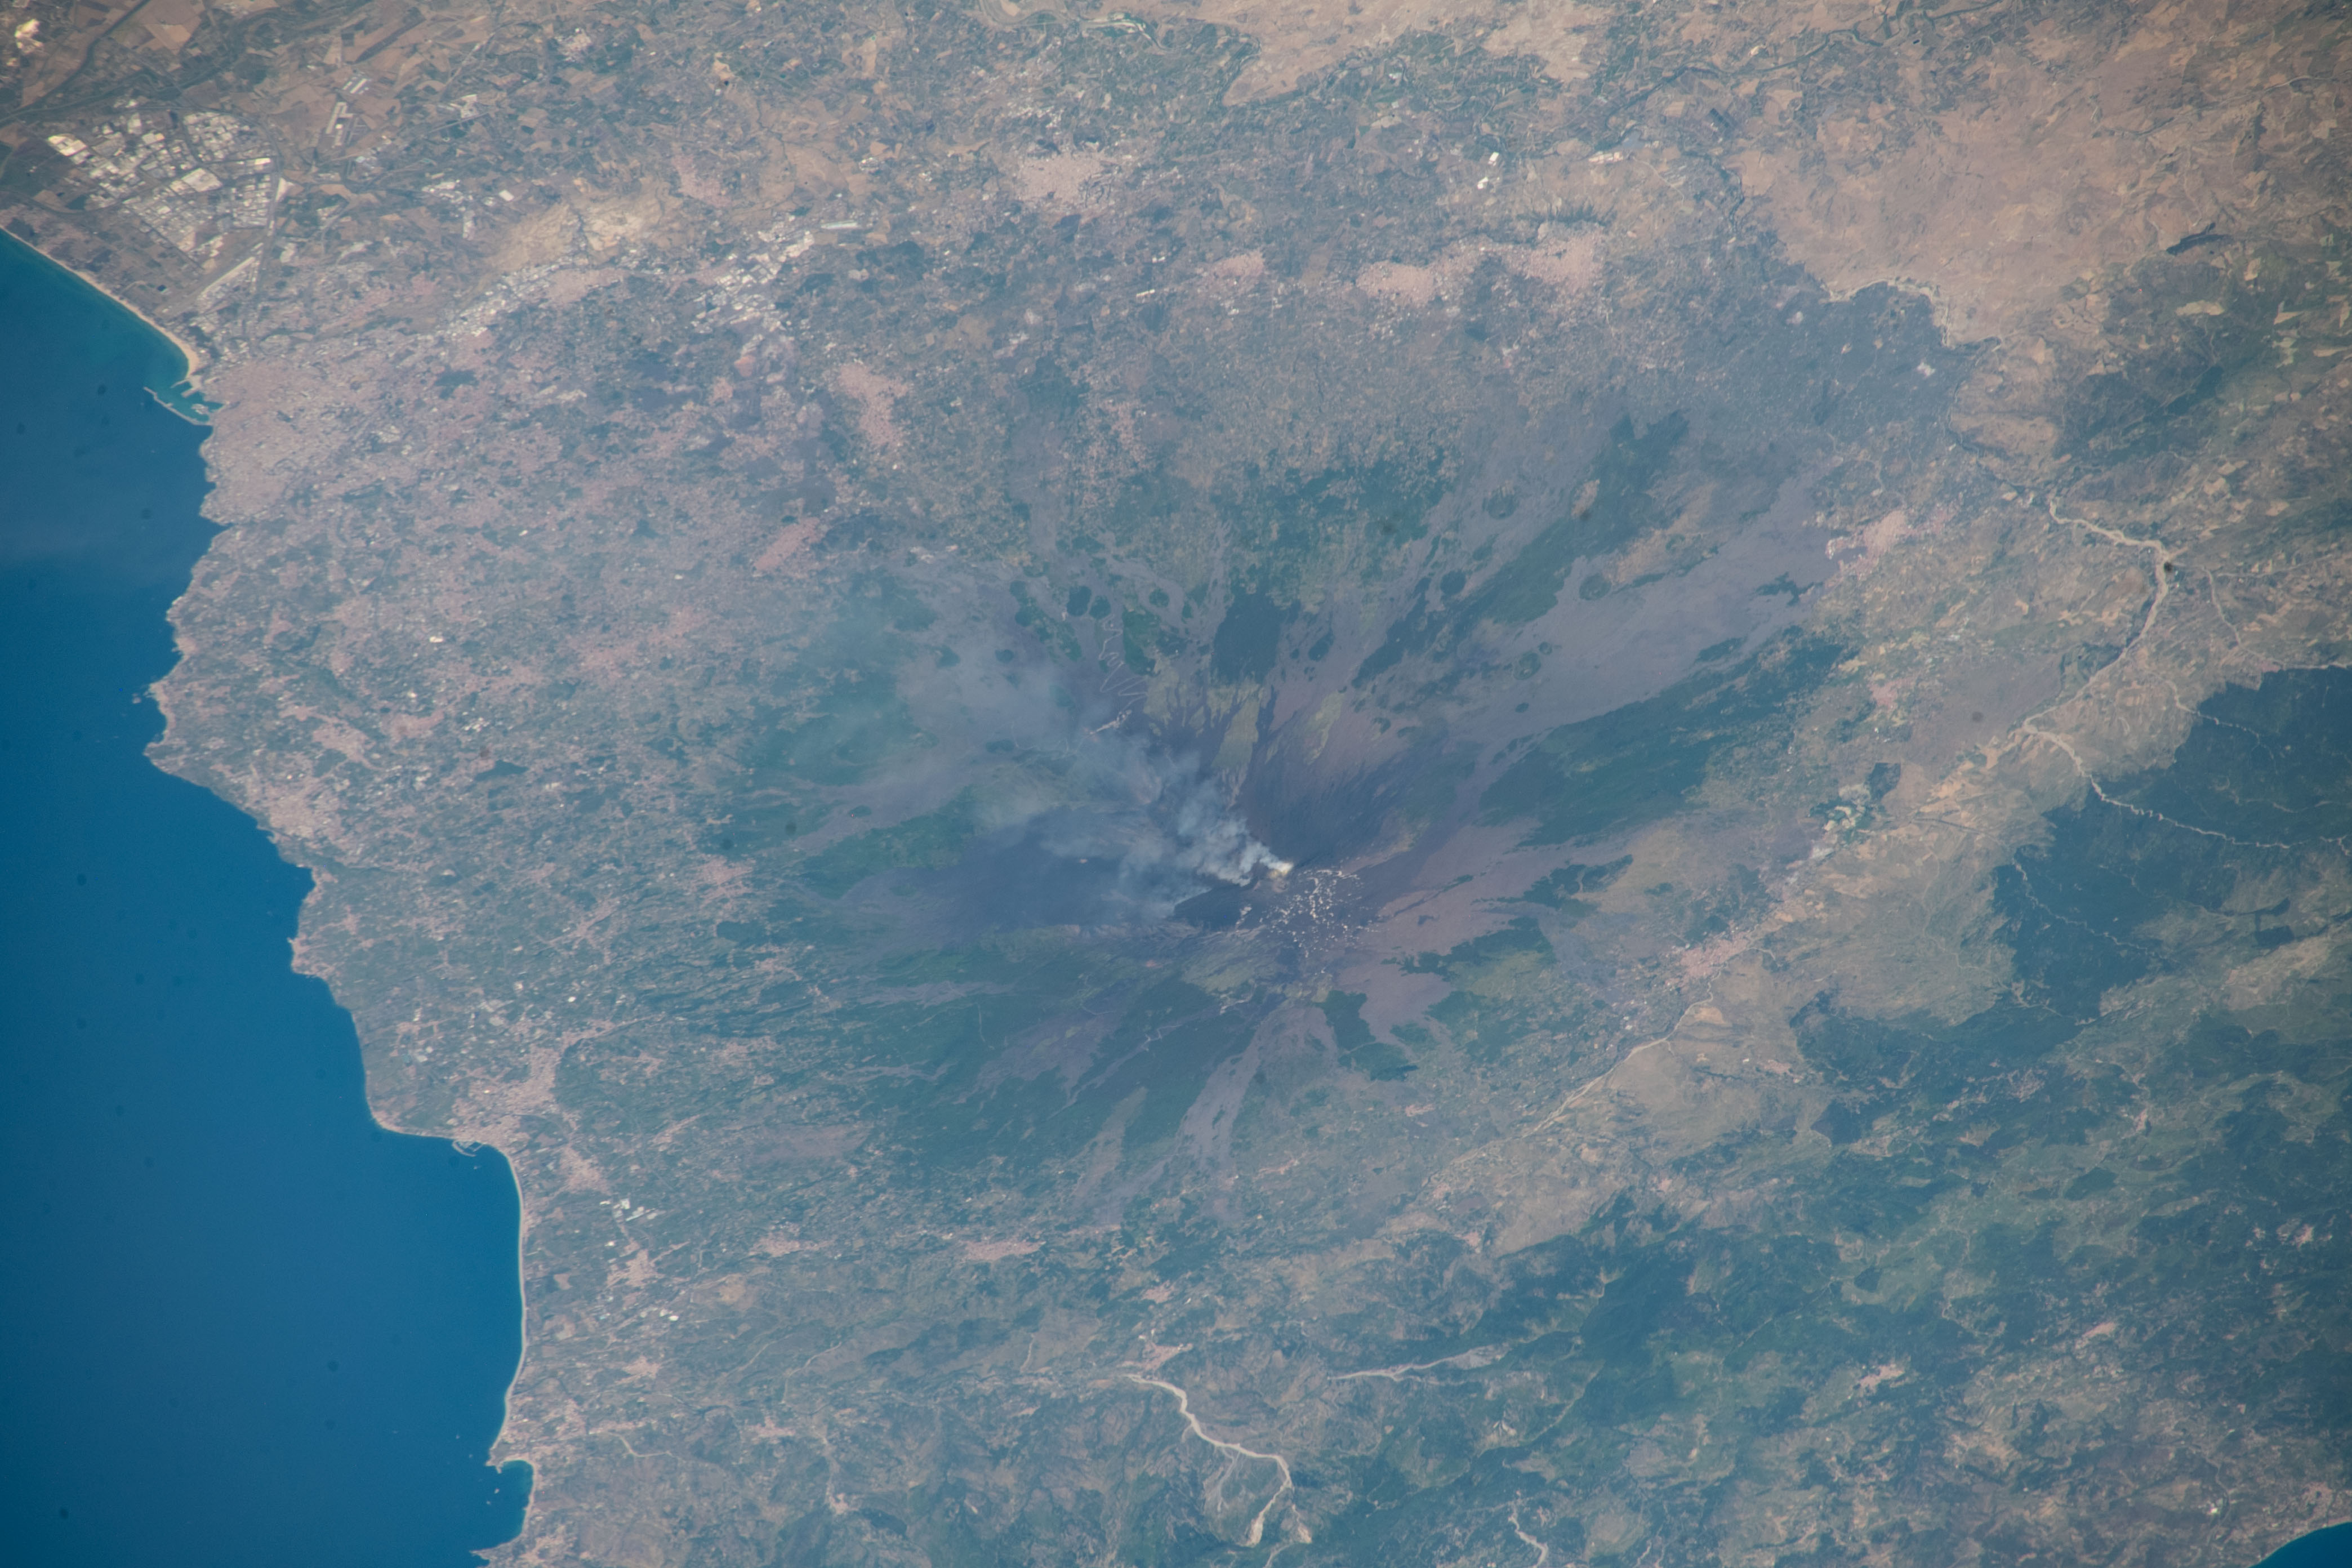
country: SICILY
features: MOUNT ETNA, SICILY,ITALY, ISLAND, CICILY, MEDITERRANEAN SEA, COAST, MOUNT ETNA, VOLCANO,MEDITERRANEAN SEA,SICILY ISLAND,MOUNT ETNA VOLCANO
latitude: 37.7
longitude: 15.0
